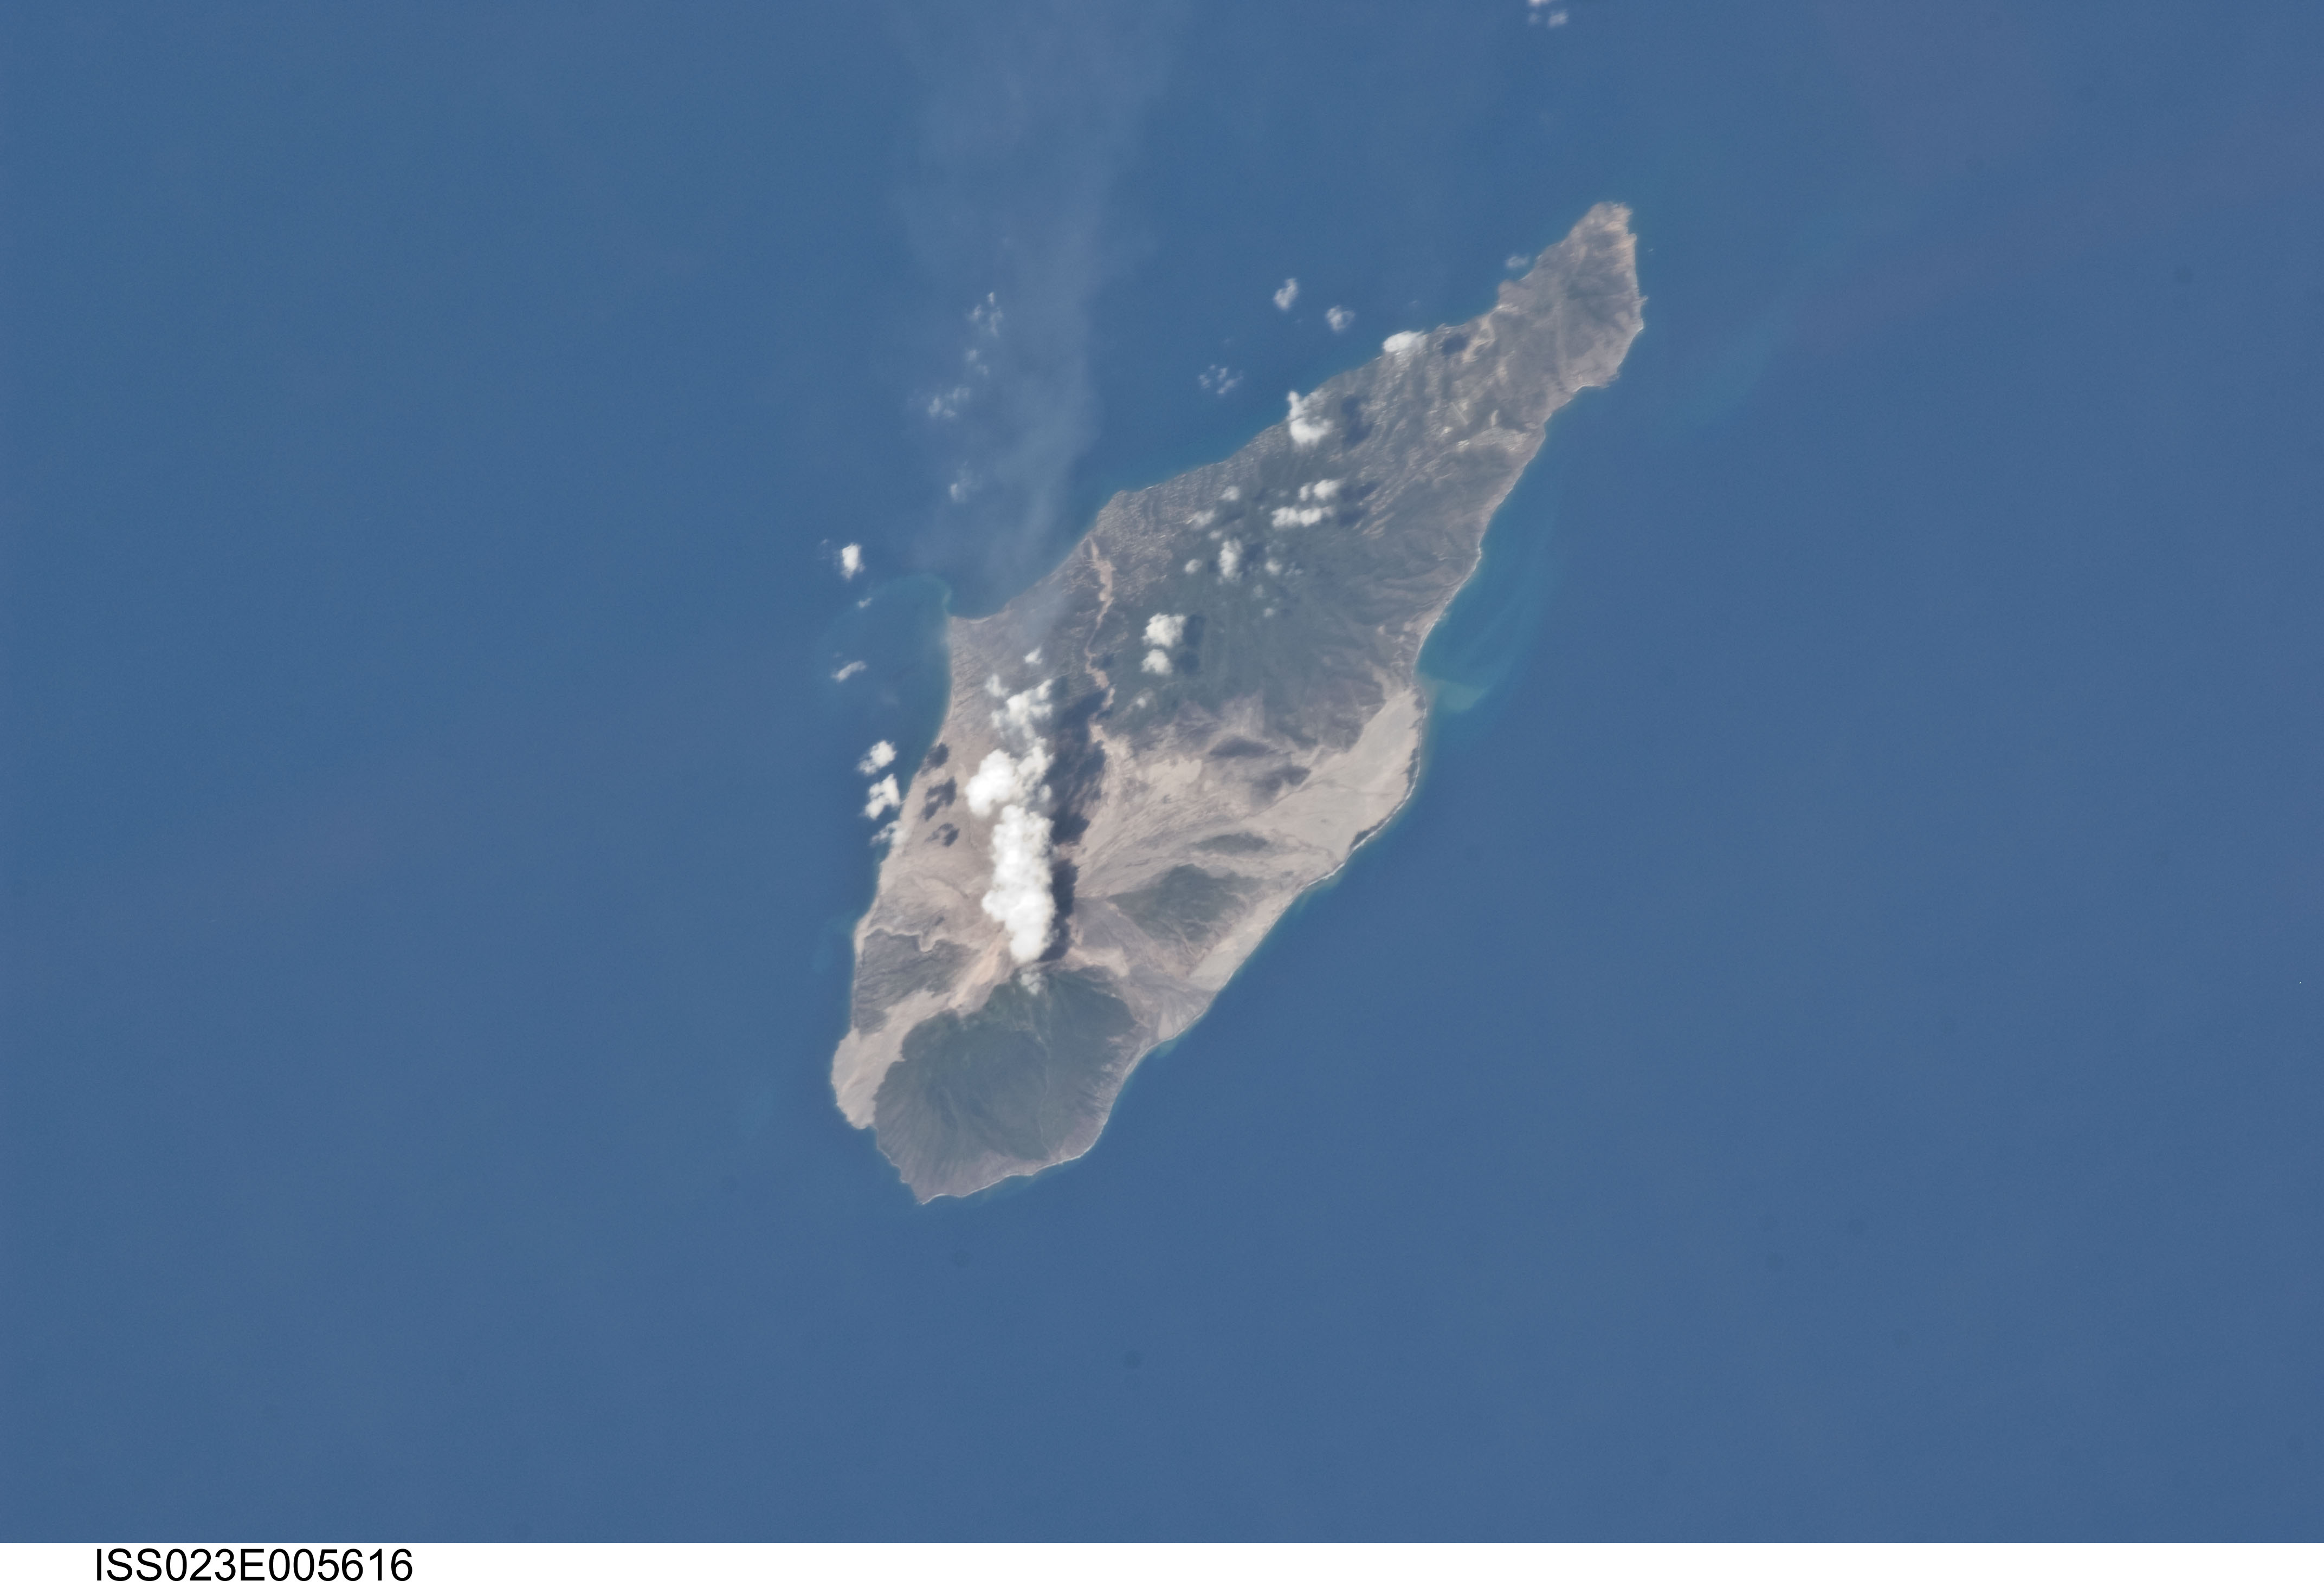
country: LESSER ANTILLES
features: MONTSERRAT, SOUFRIERE HILLS VOLCANO, PLUME
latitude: 16.7
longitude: -62.2
